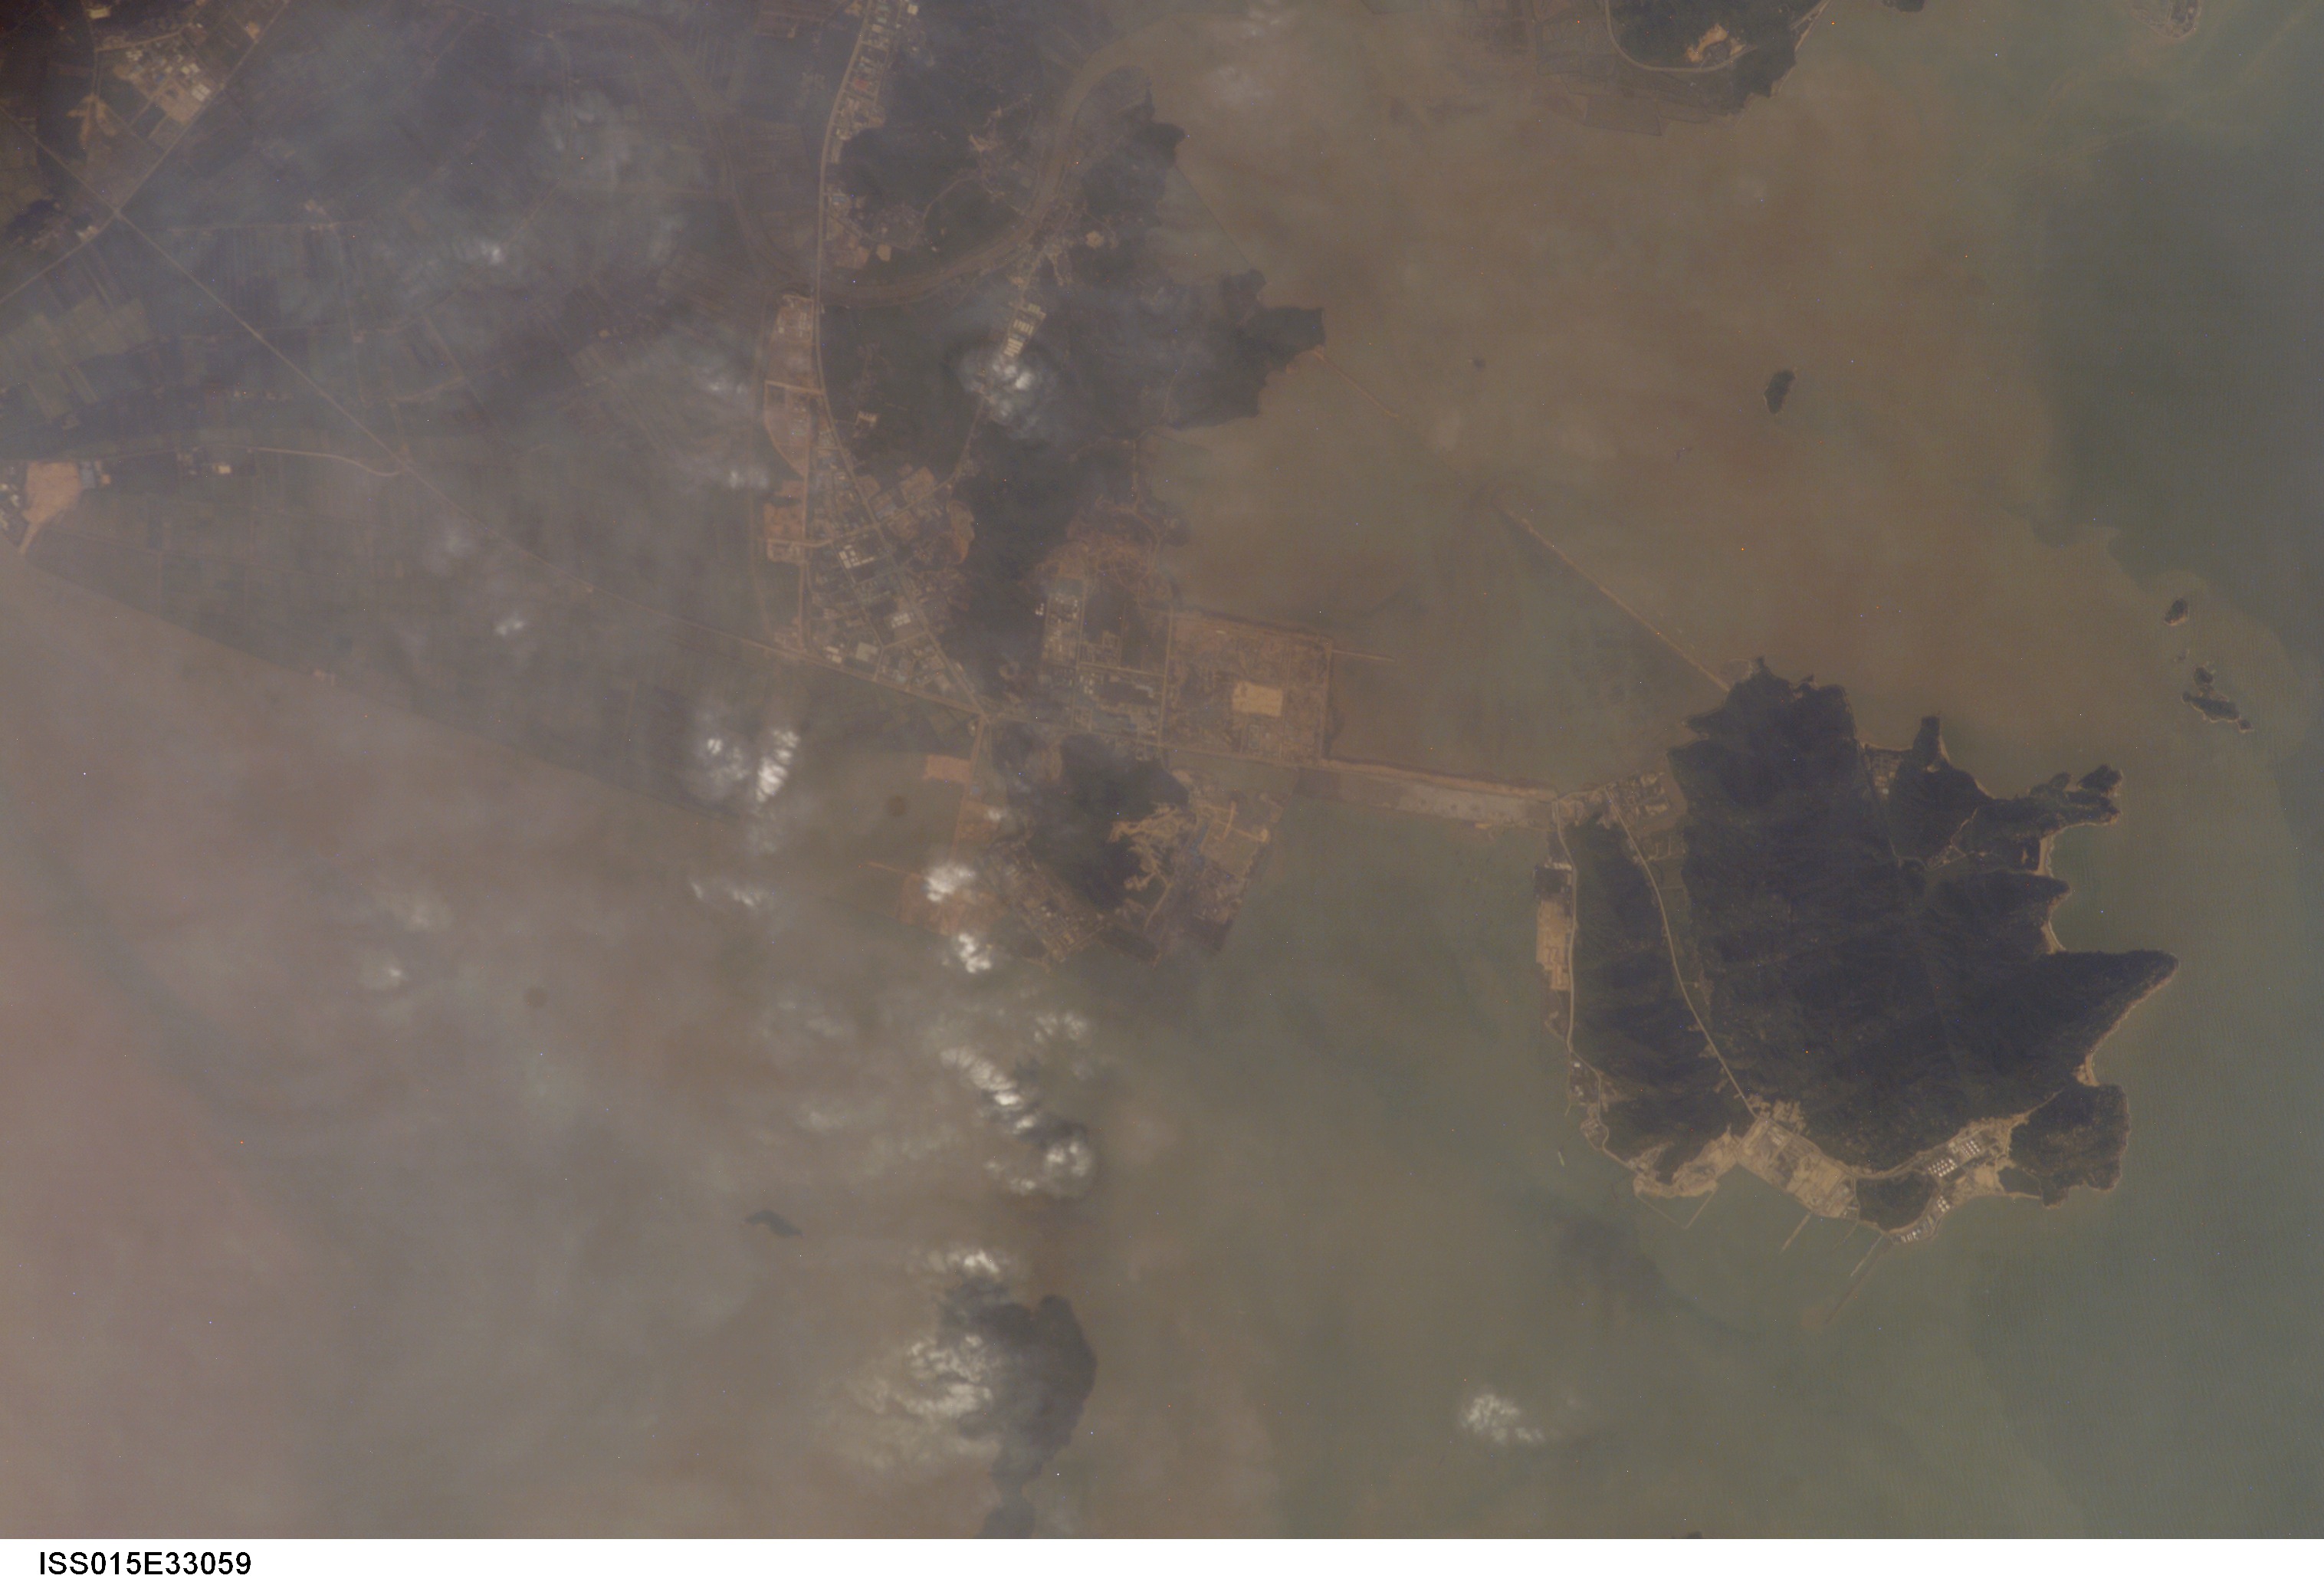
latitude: 22.0
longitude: 113.2
